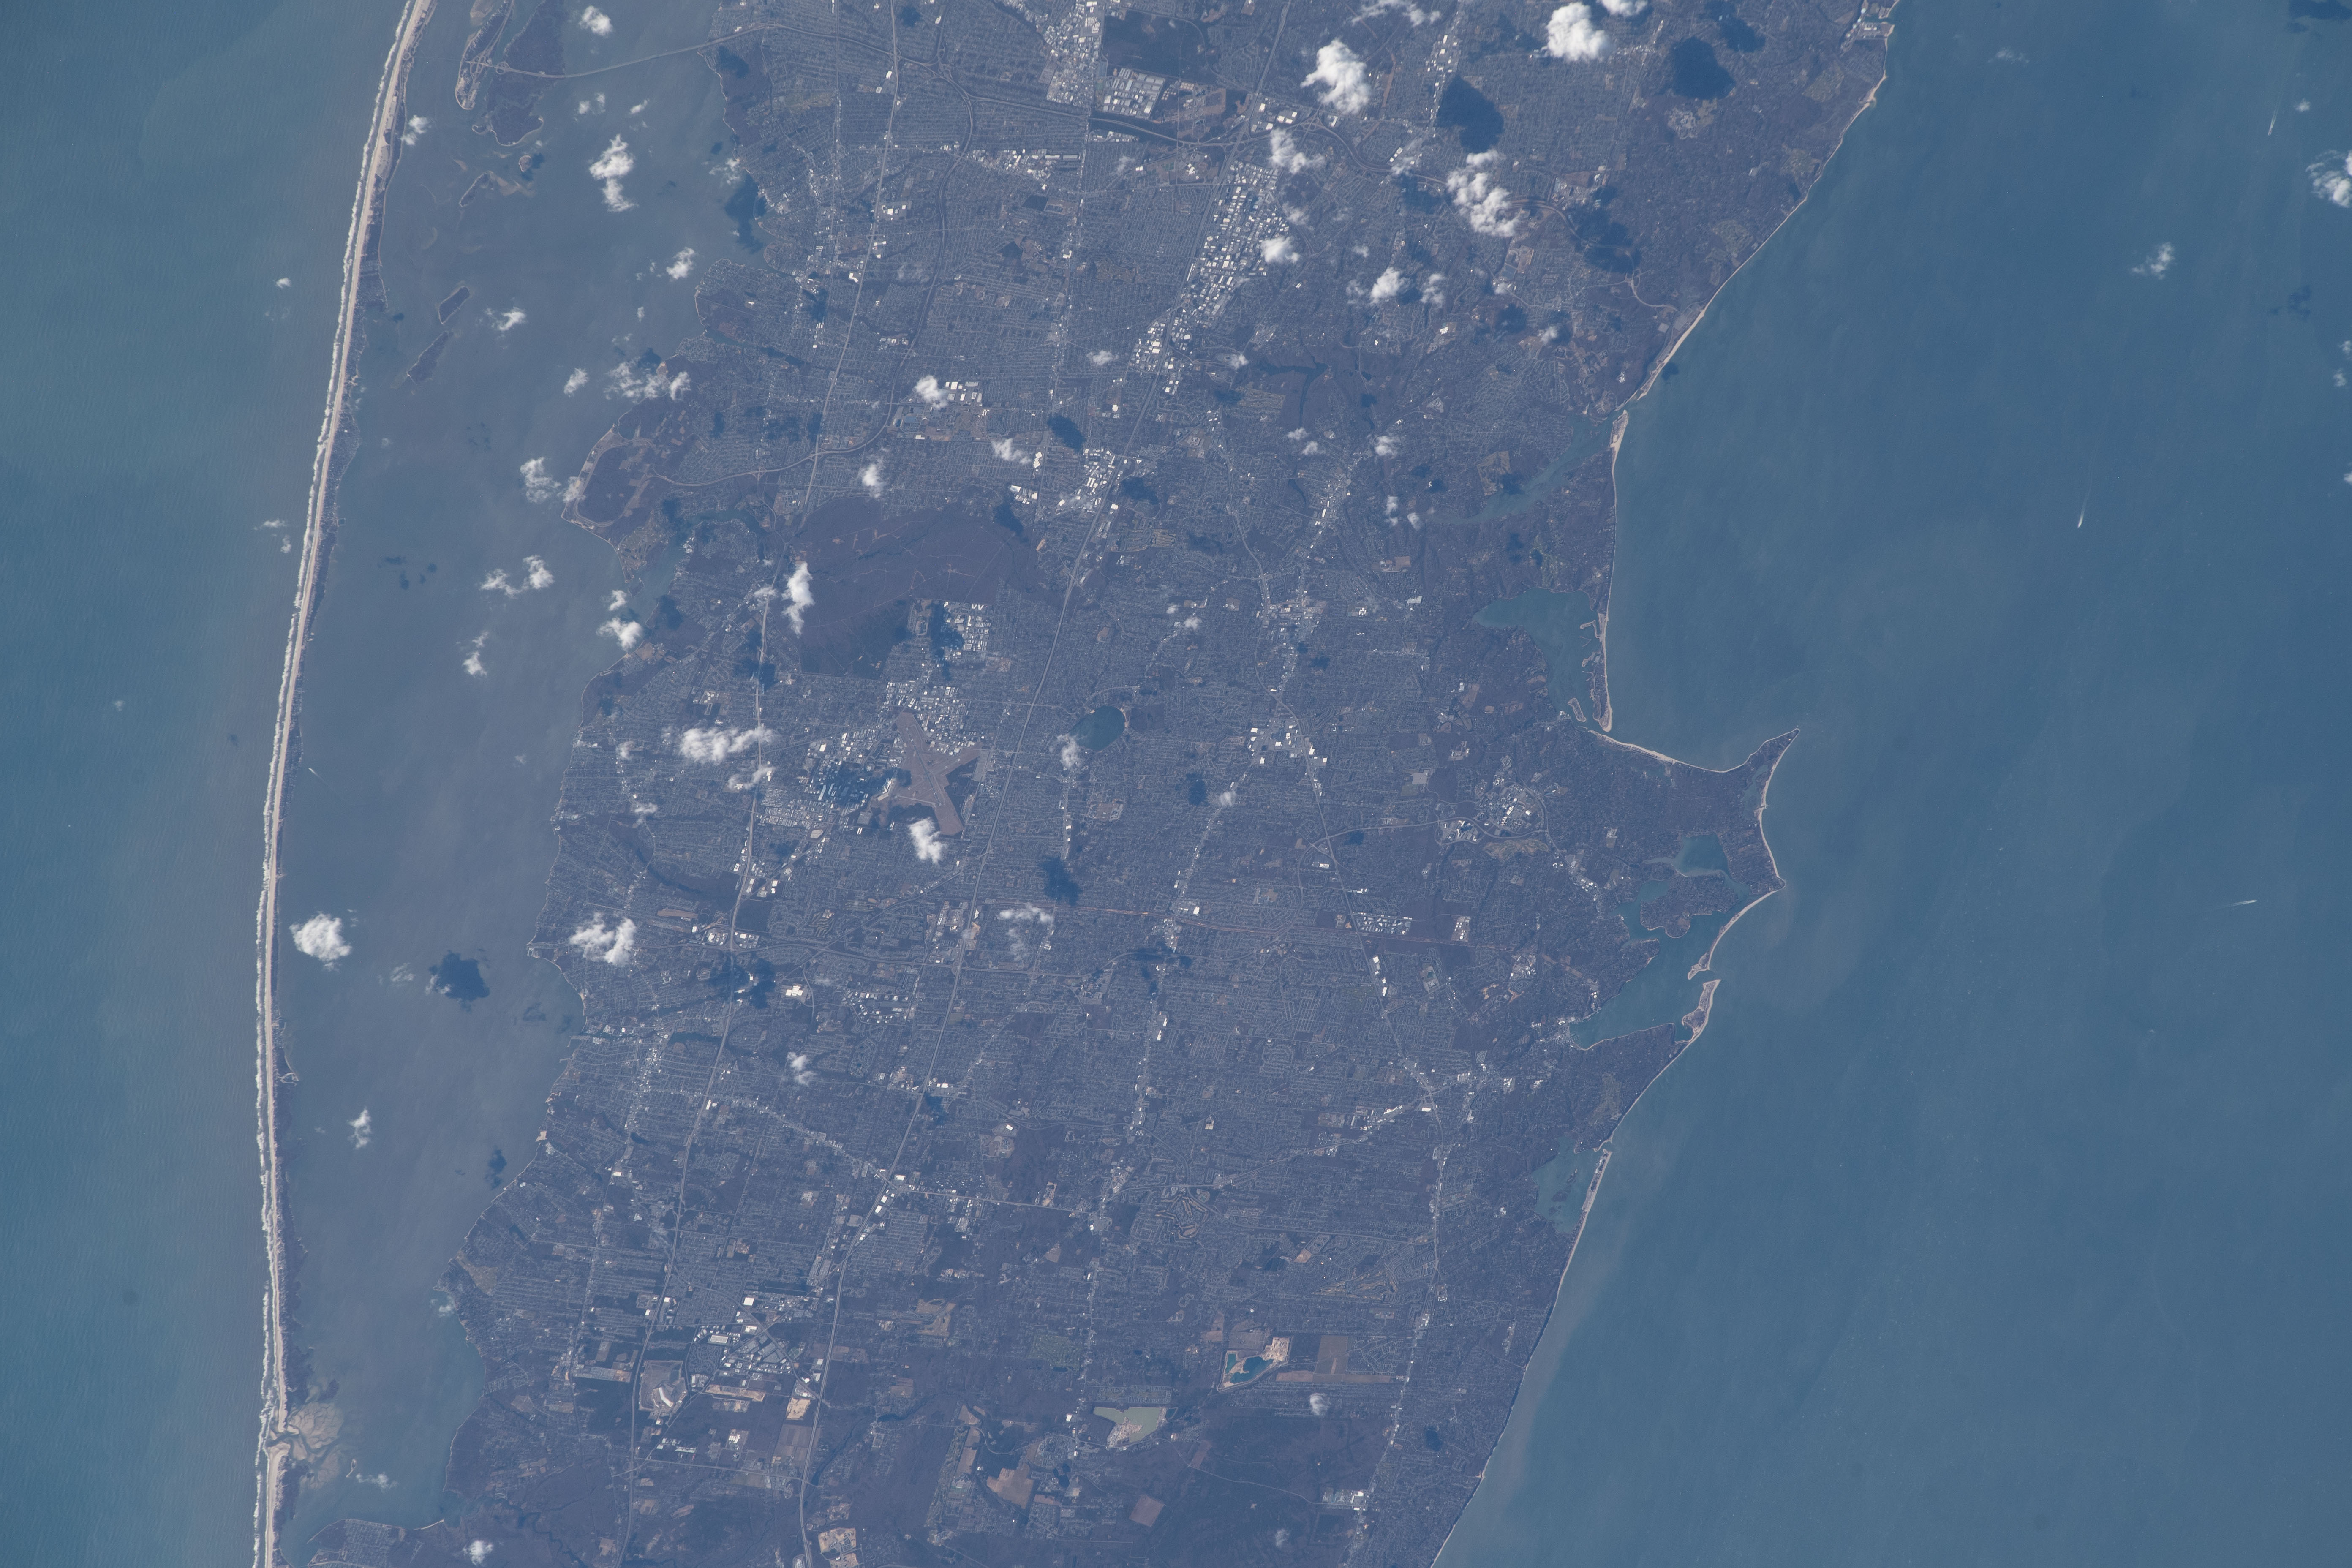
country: USA-NEW YORK
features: FIRE ISLAND, LONG ISLAND MACARTHUR AIRPORT, PATCHOGUE BAY
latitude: 40.9
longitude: -73.1
